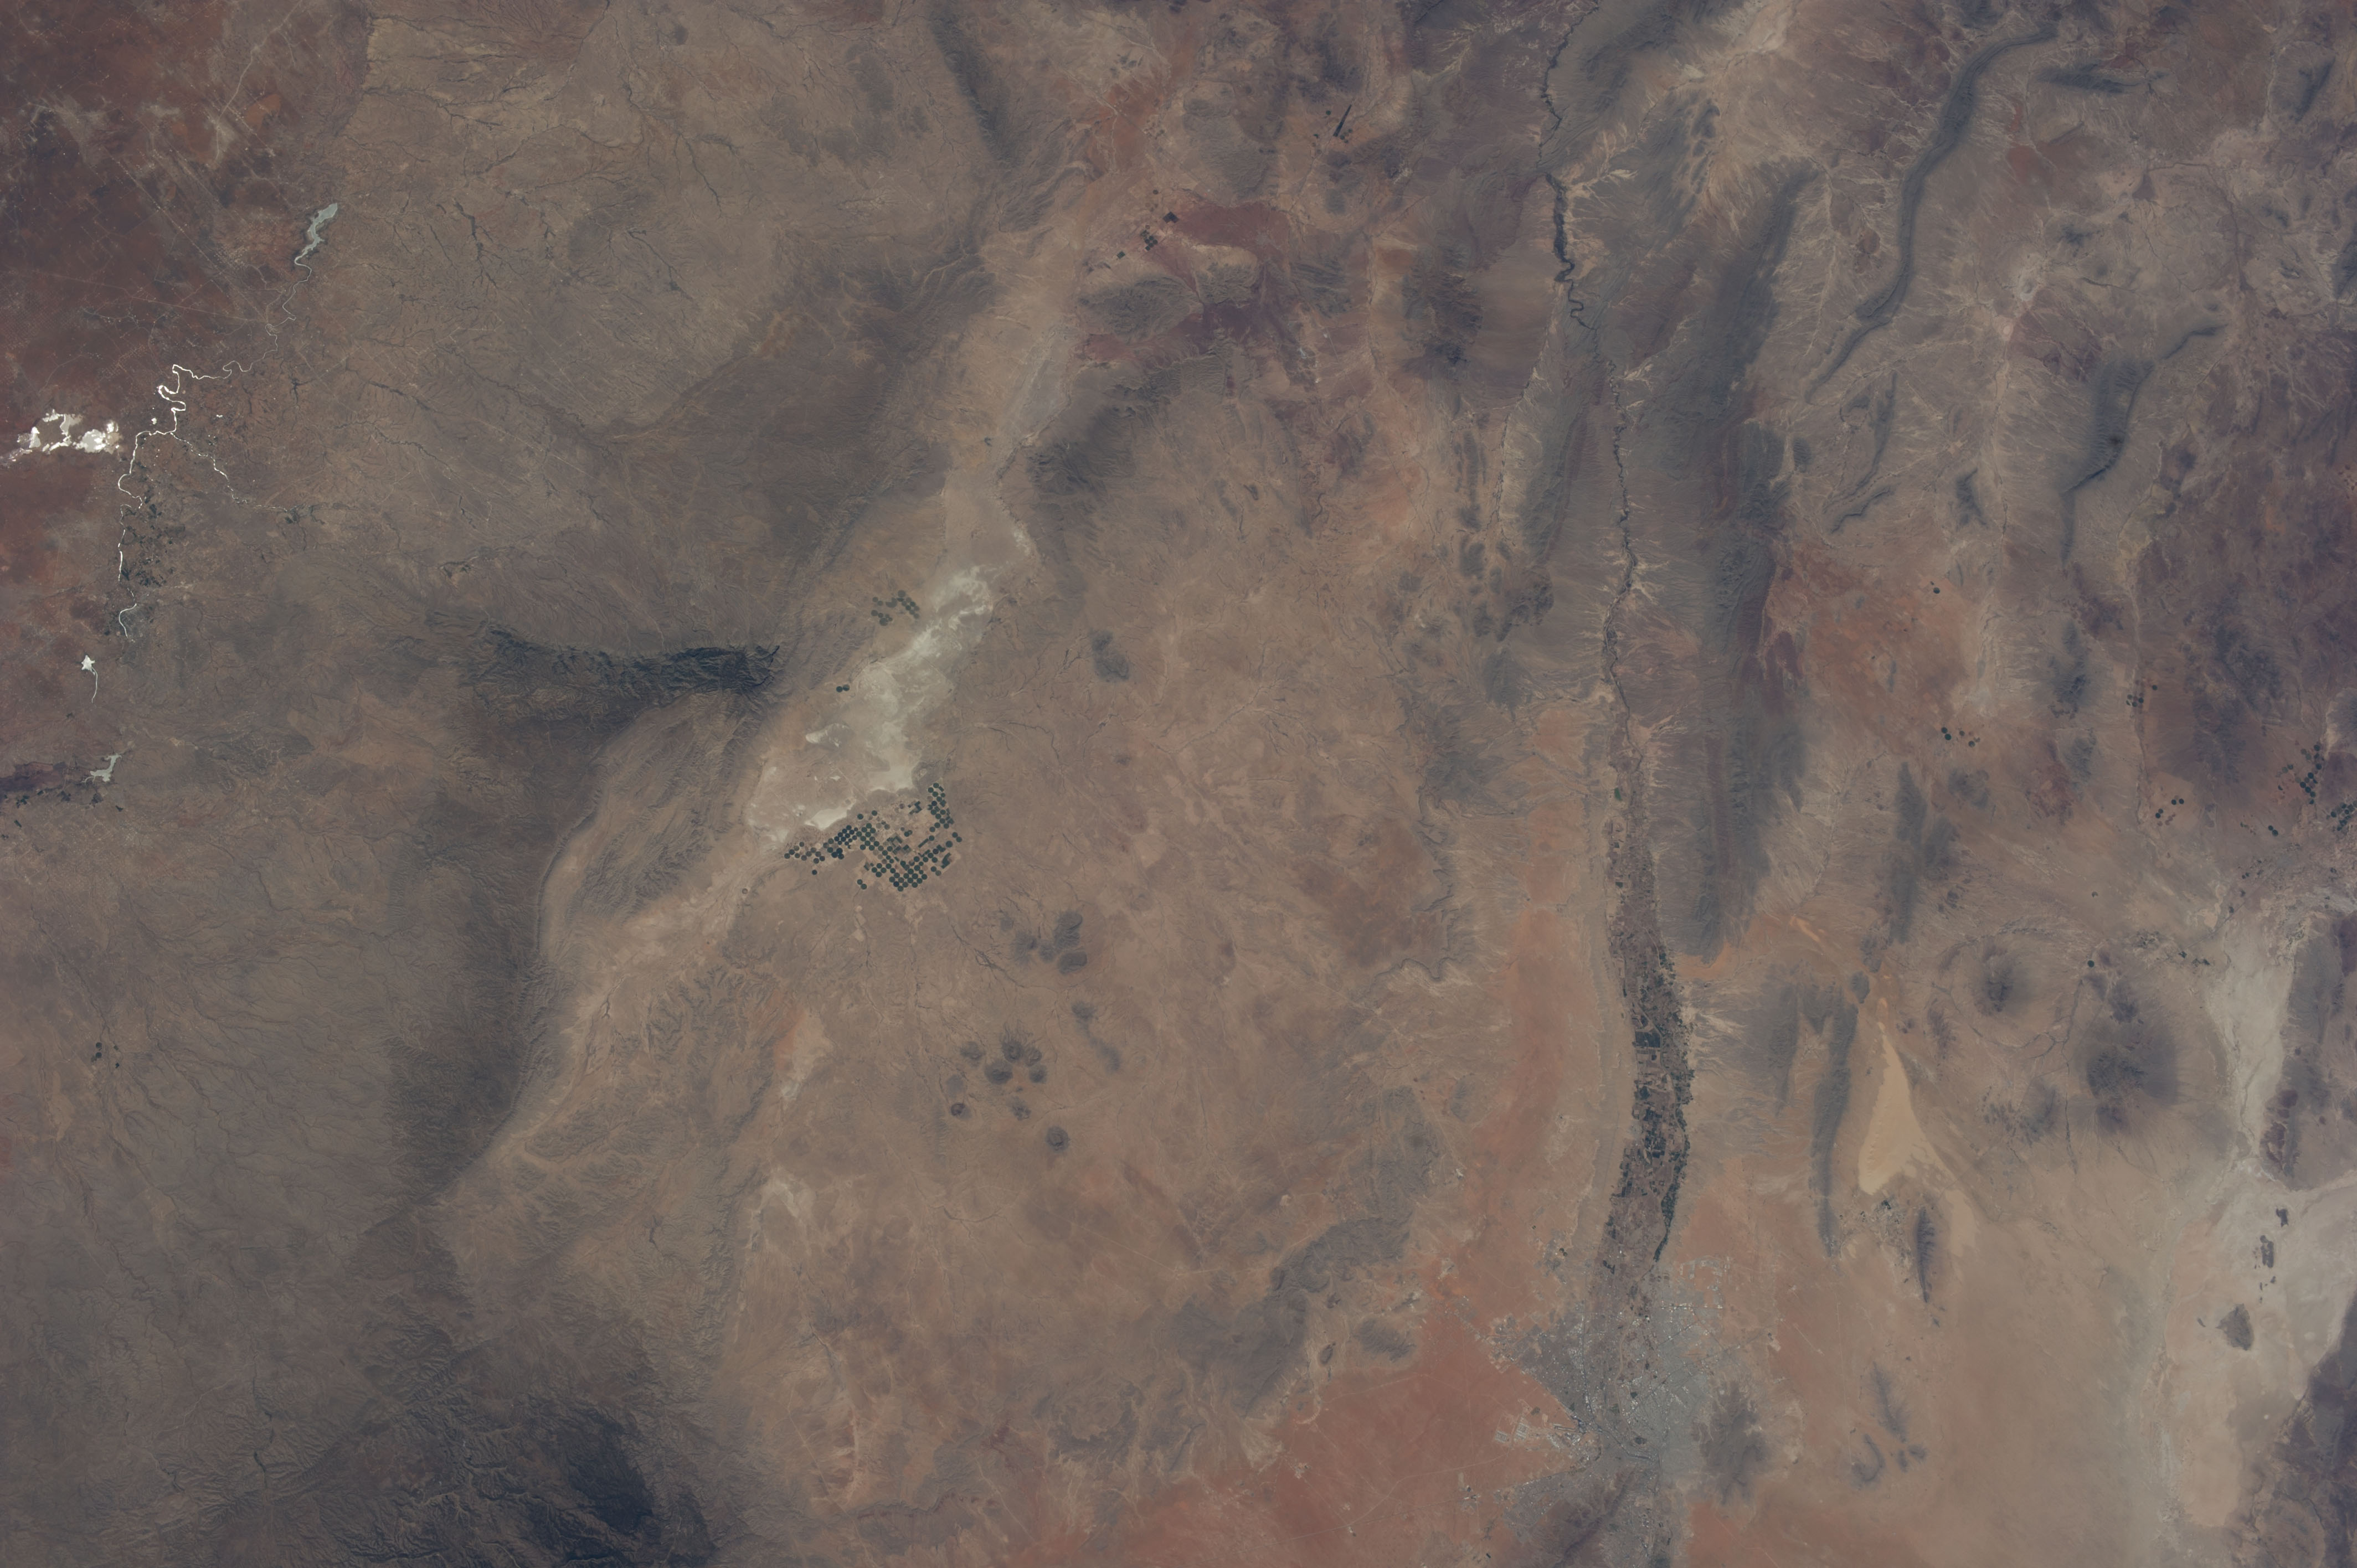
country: USA-TEXAS
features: RIO GRANDE,JUARES
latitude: 31.5
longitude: -105.5
